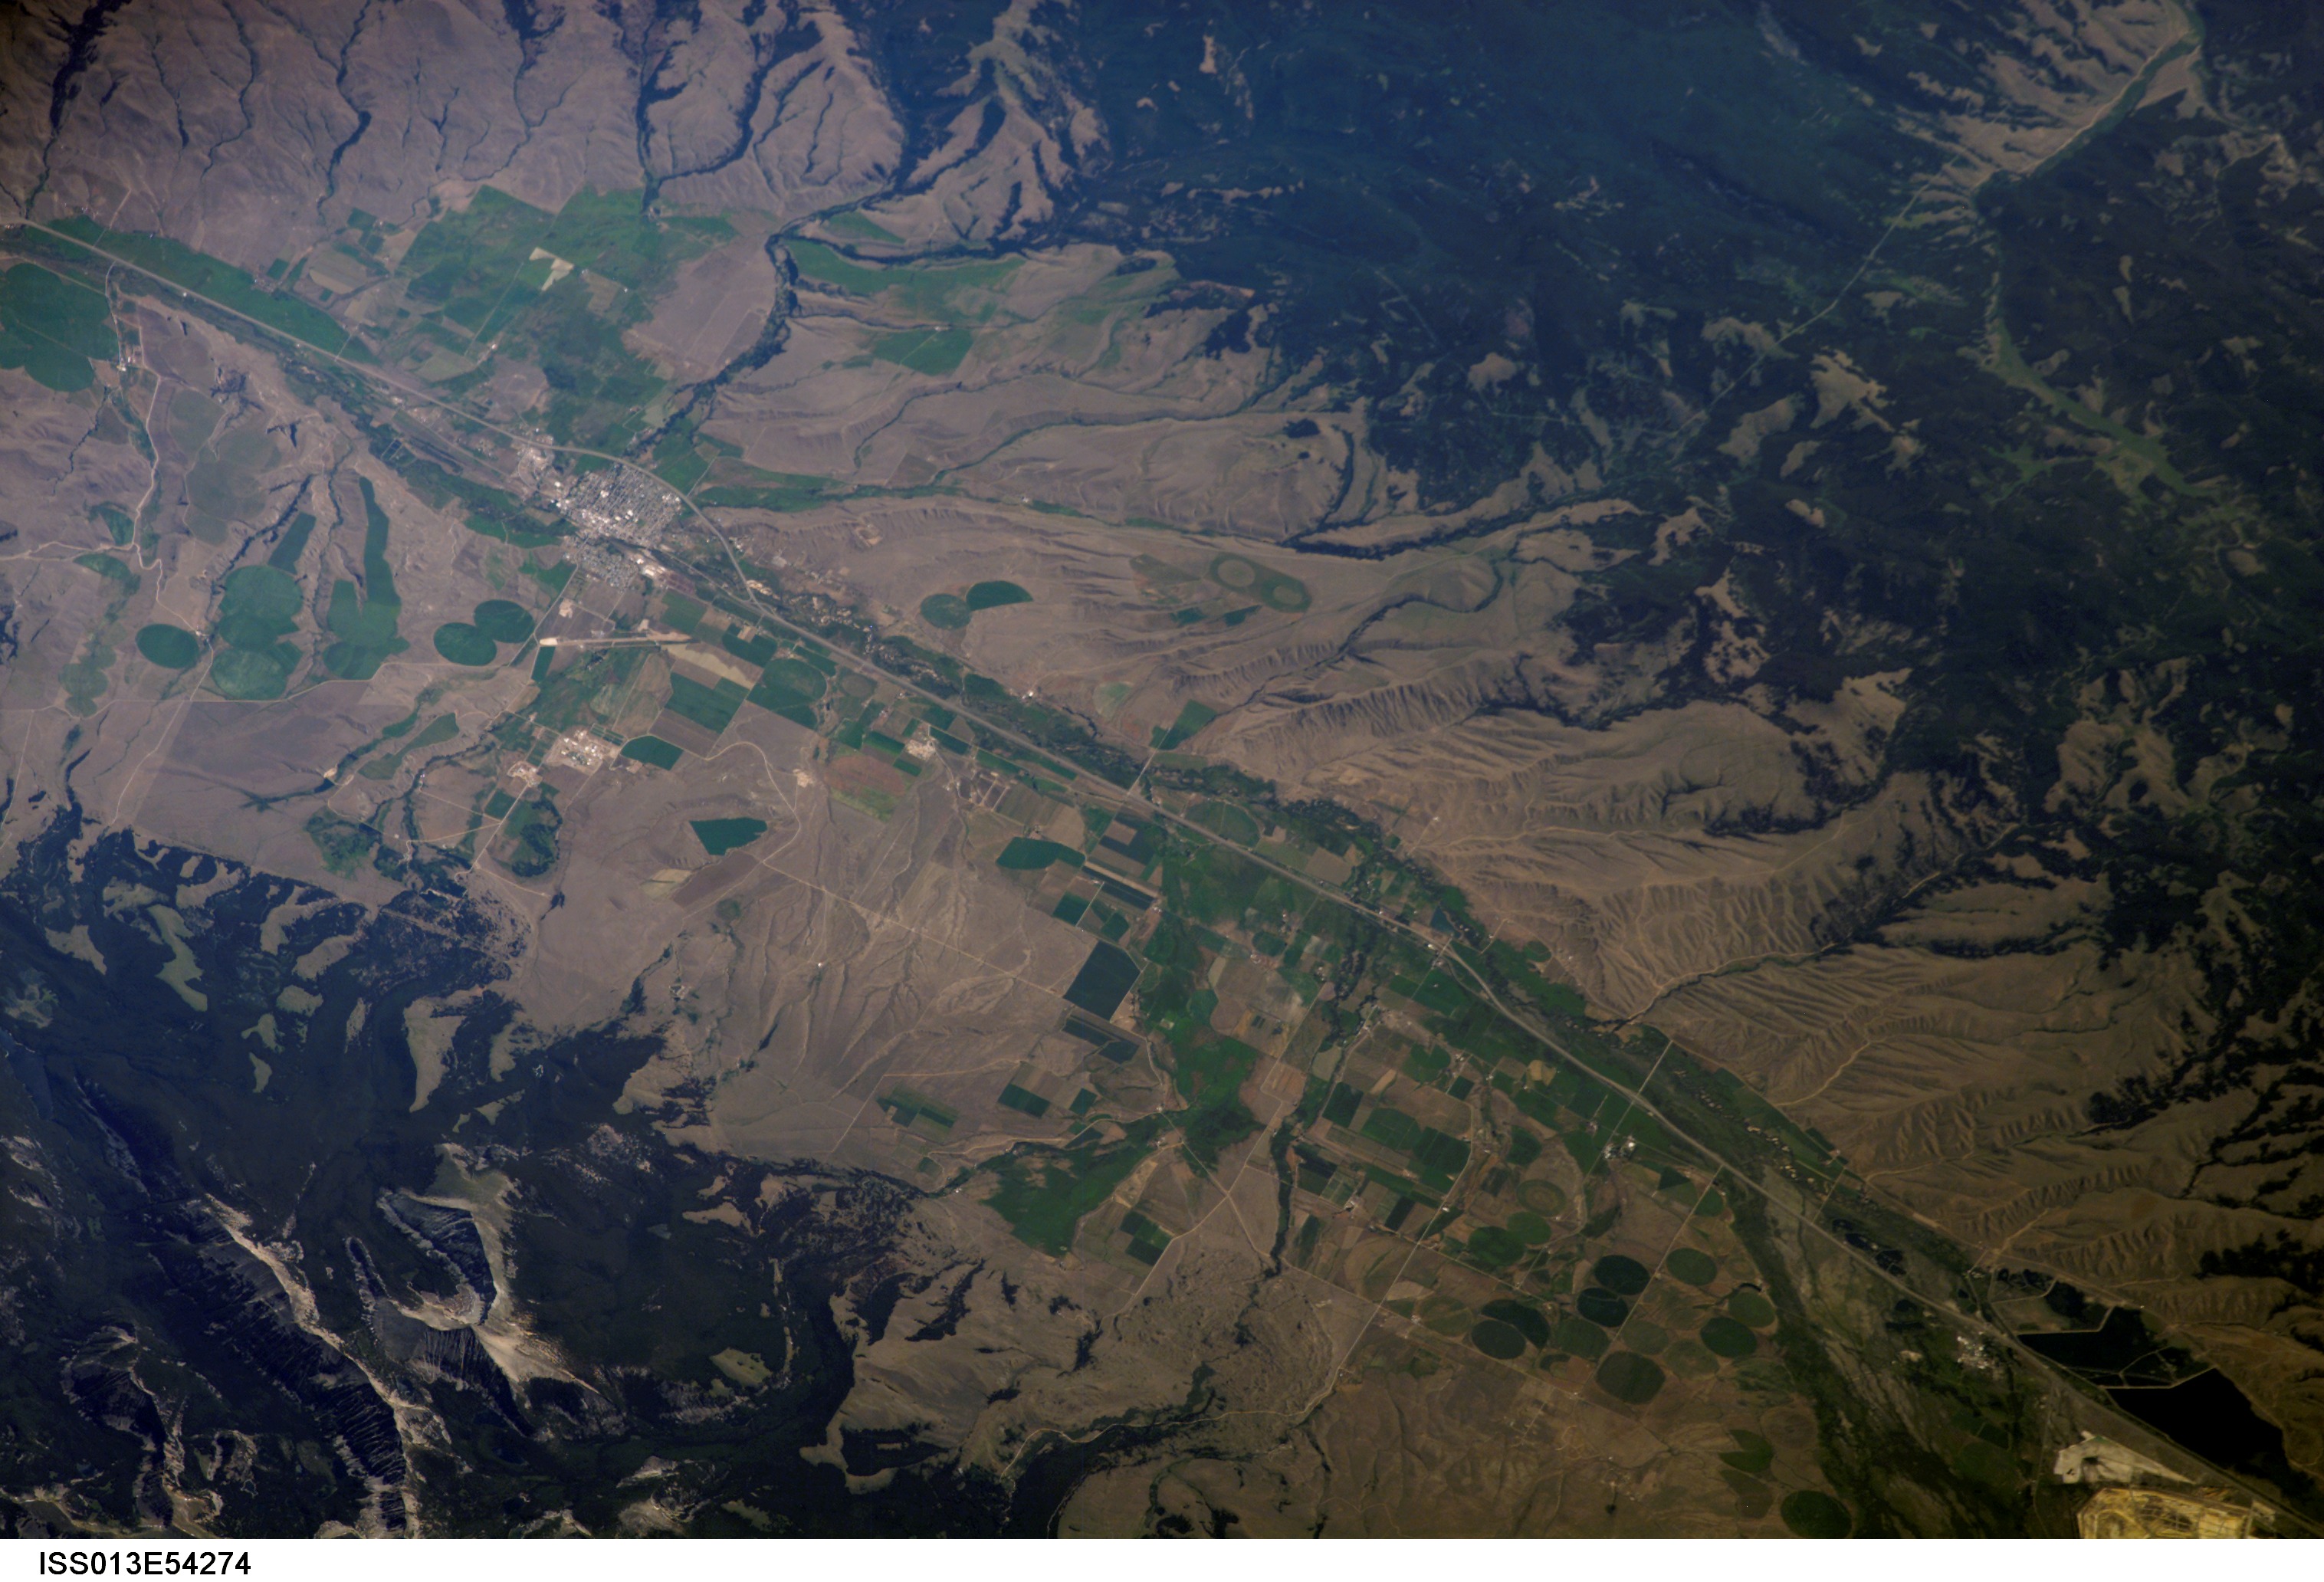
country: USA-MONTANA
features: DEER LODGE, AGRICULTURE
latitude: 46.3
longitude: -112.7
